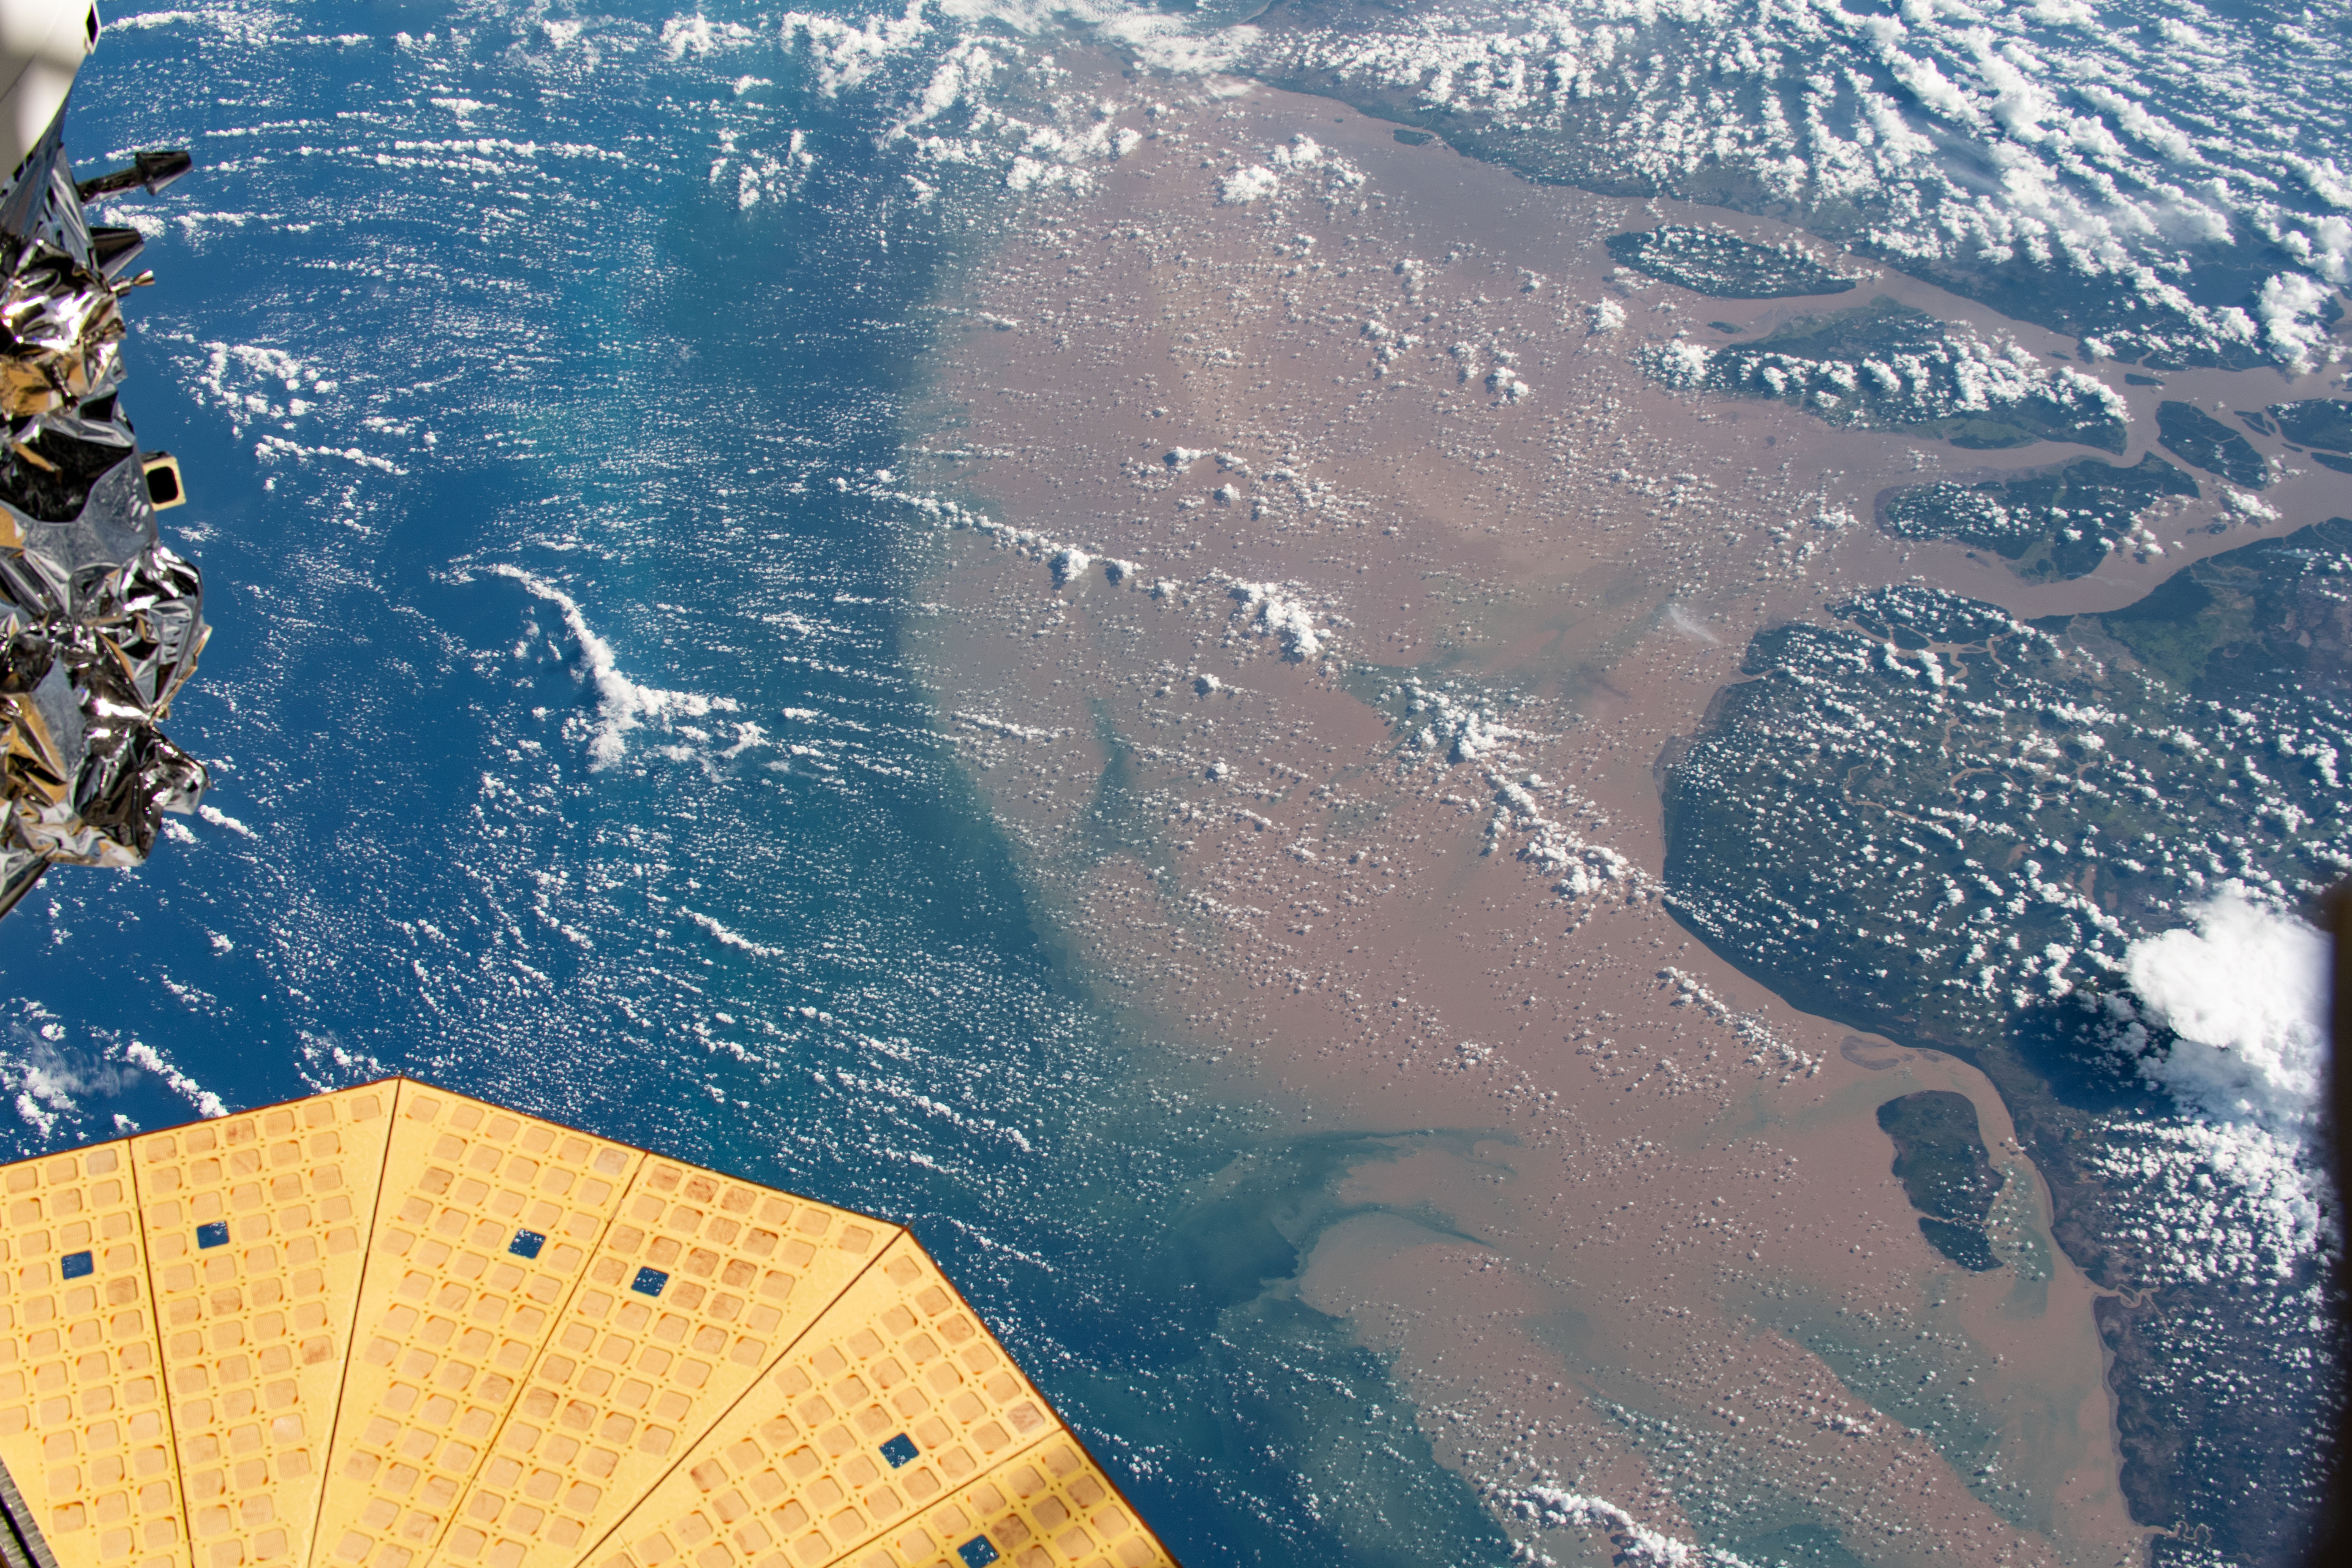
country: BRAZIL
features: RIO AMAZONAS, CANAL DO JURUPARI
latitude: 2.0
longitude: -49.5
